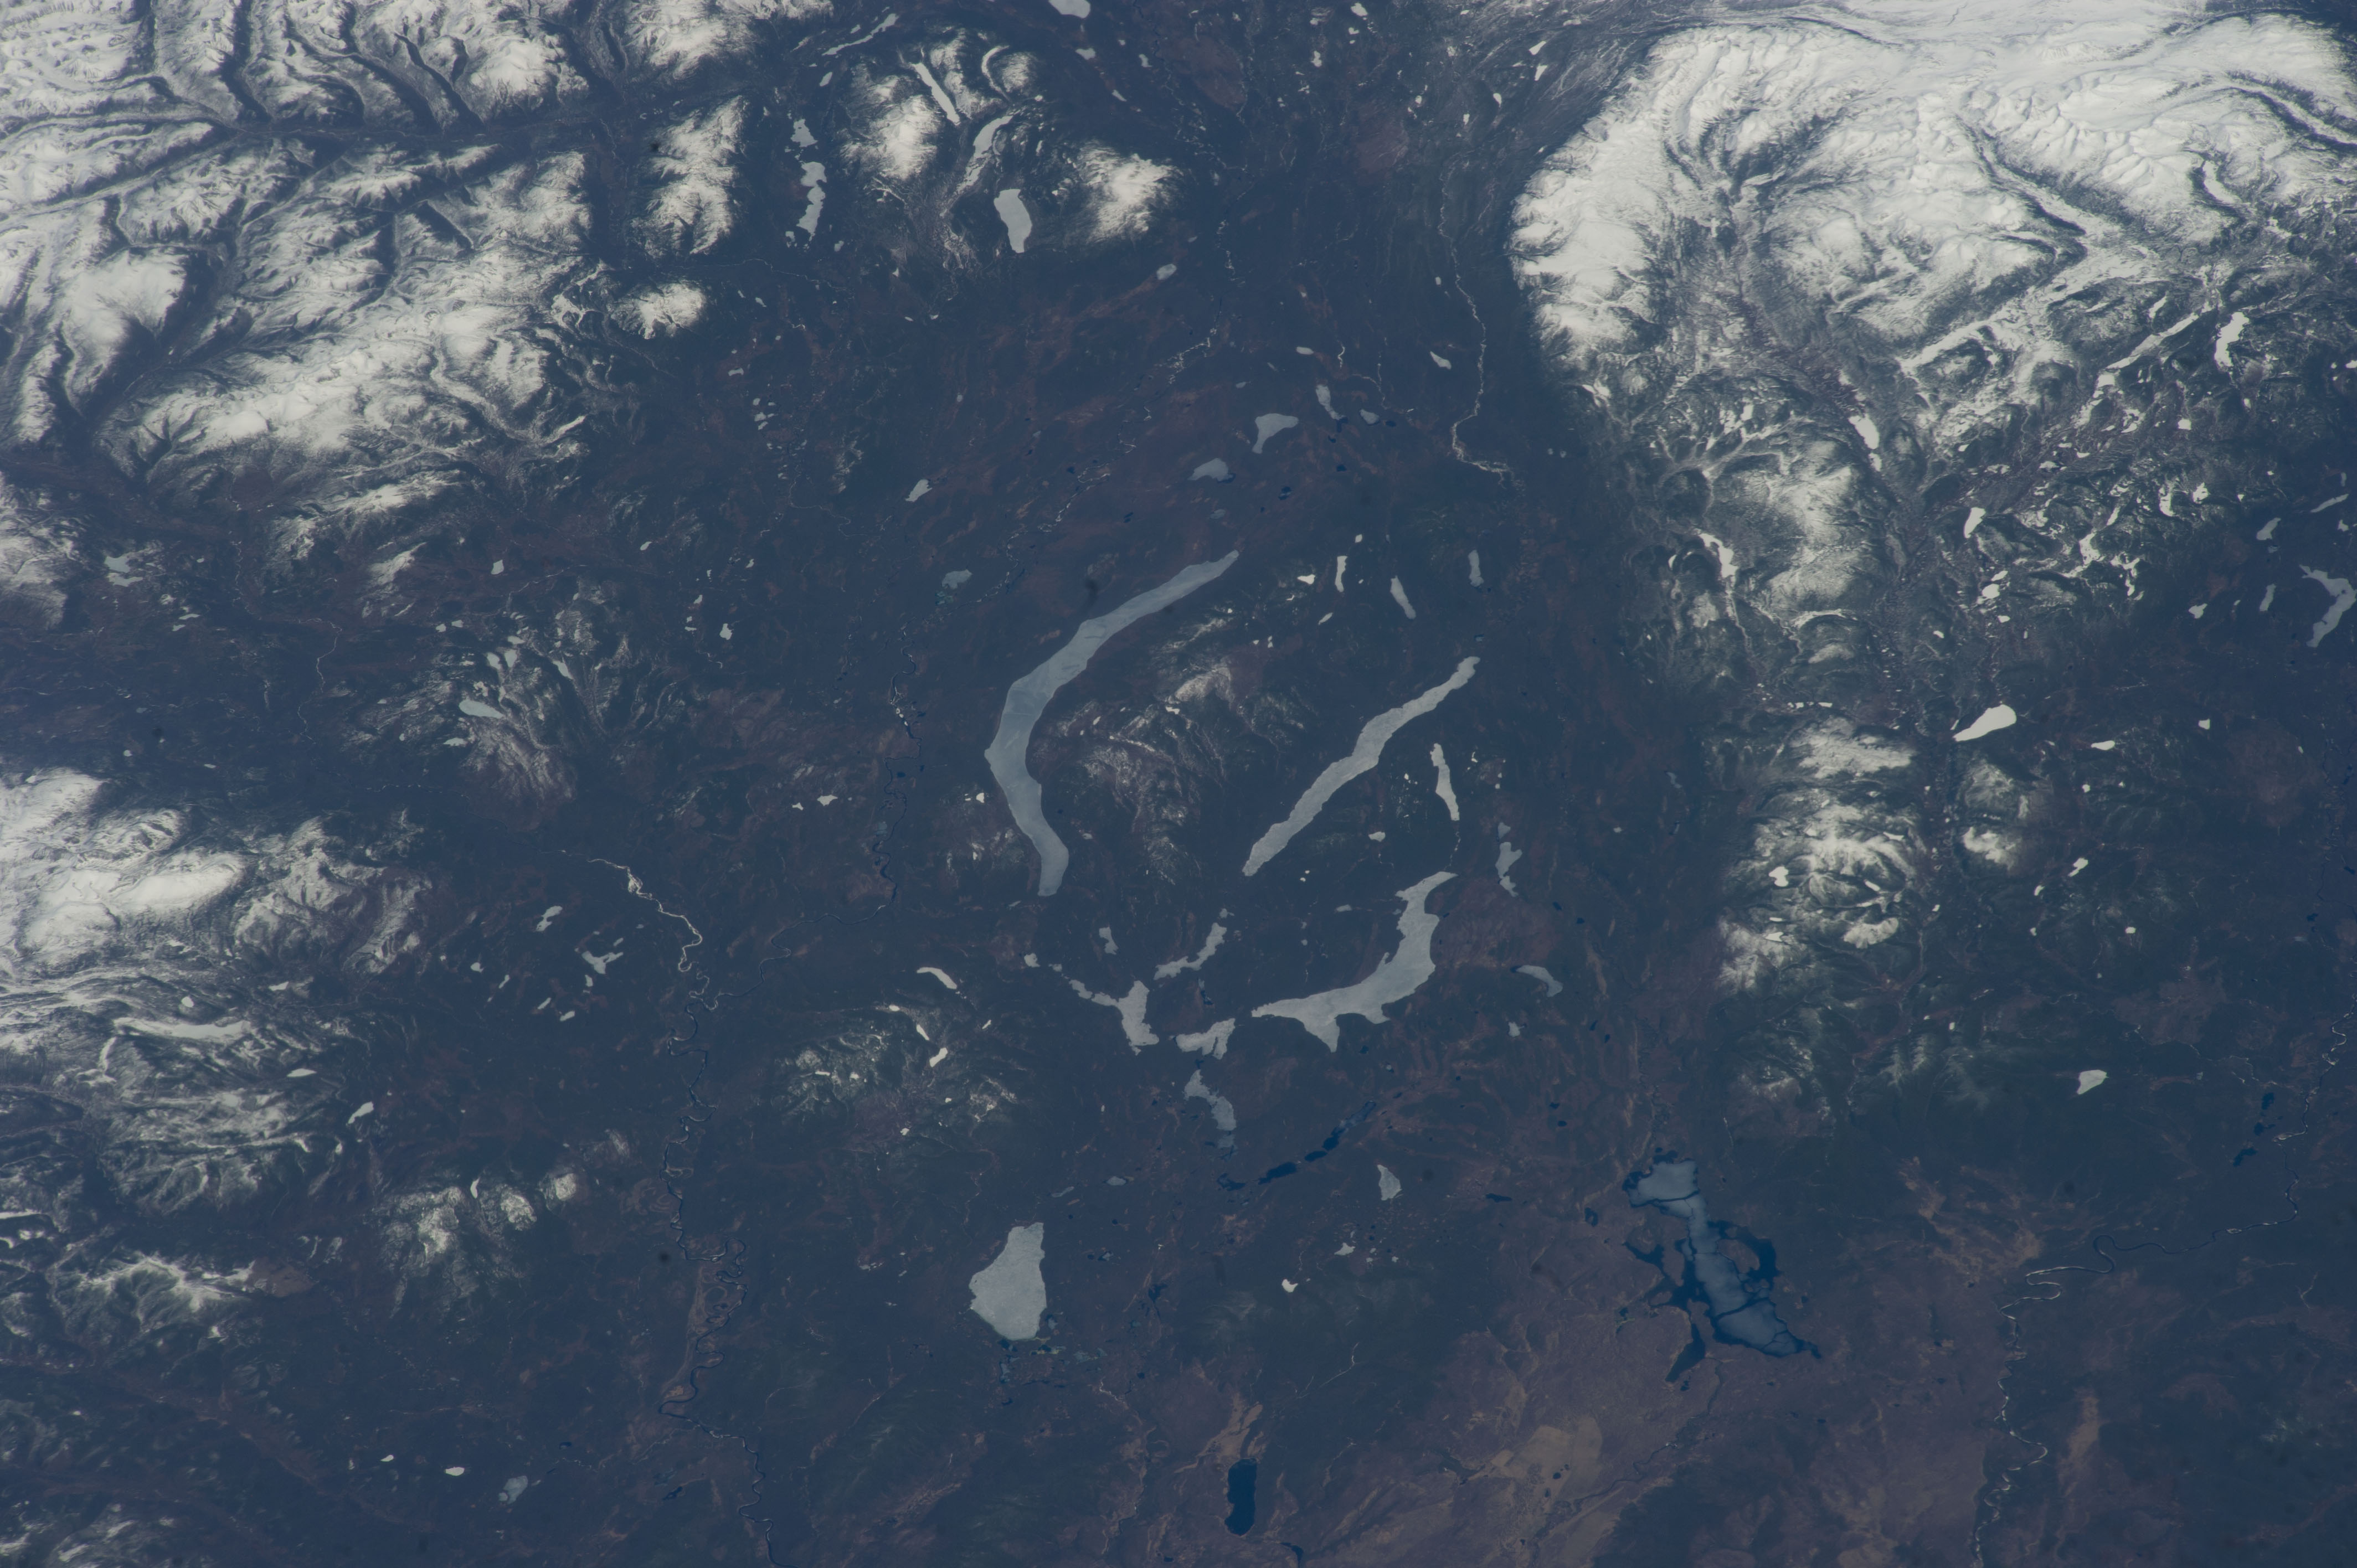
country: RUSSIAN_FEDERATION
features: EASTERN SAYAN MOUNTAINS, AZAS LAKE, NOYAN-KHOL' LAKE, KADYSH LAKE, MANY-KHOL' LAKE, UUSHNE-KHOL' LAKE, AZAS NATURE RESERVE
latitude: 52.7
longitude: 97.0
